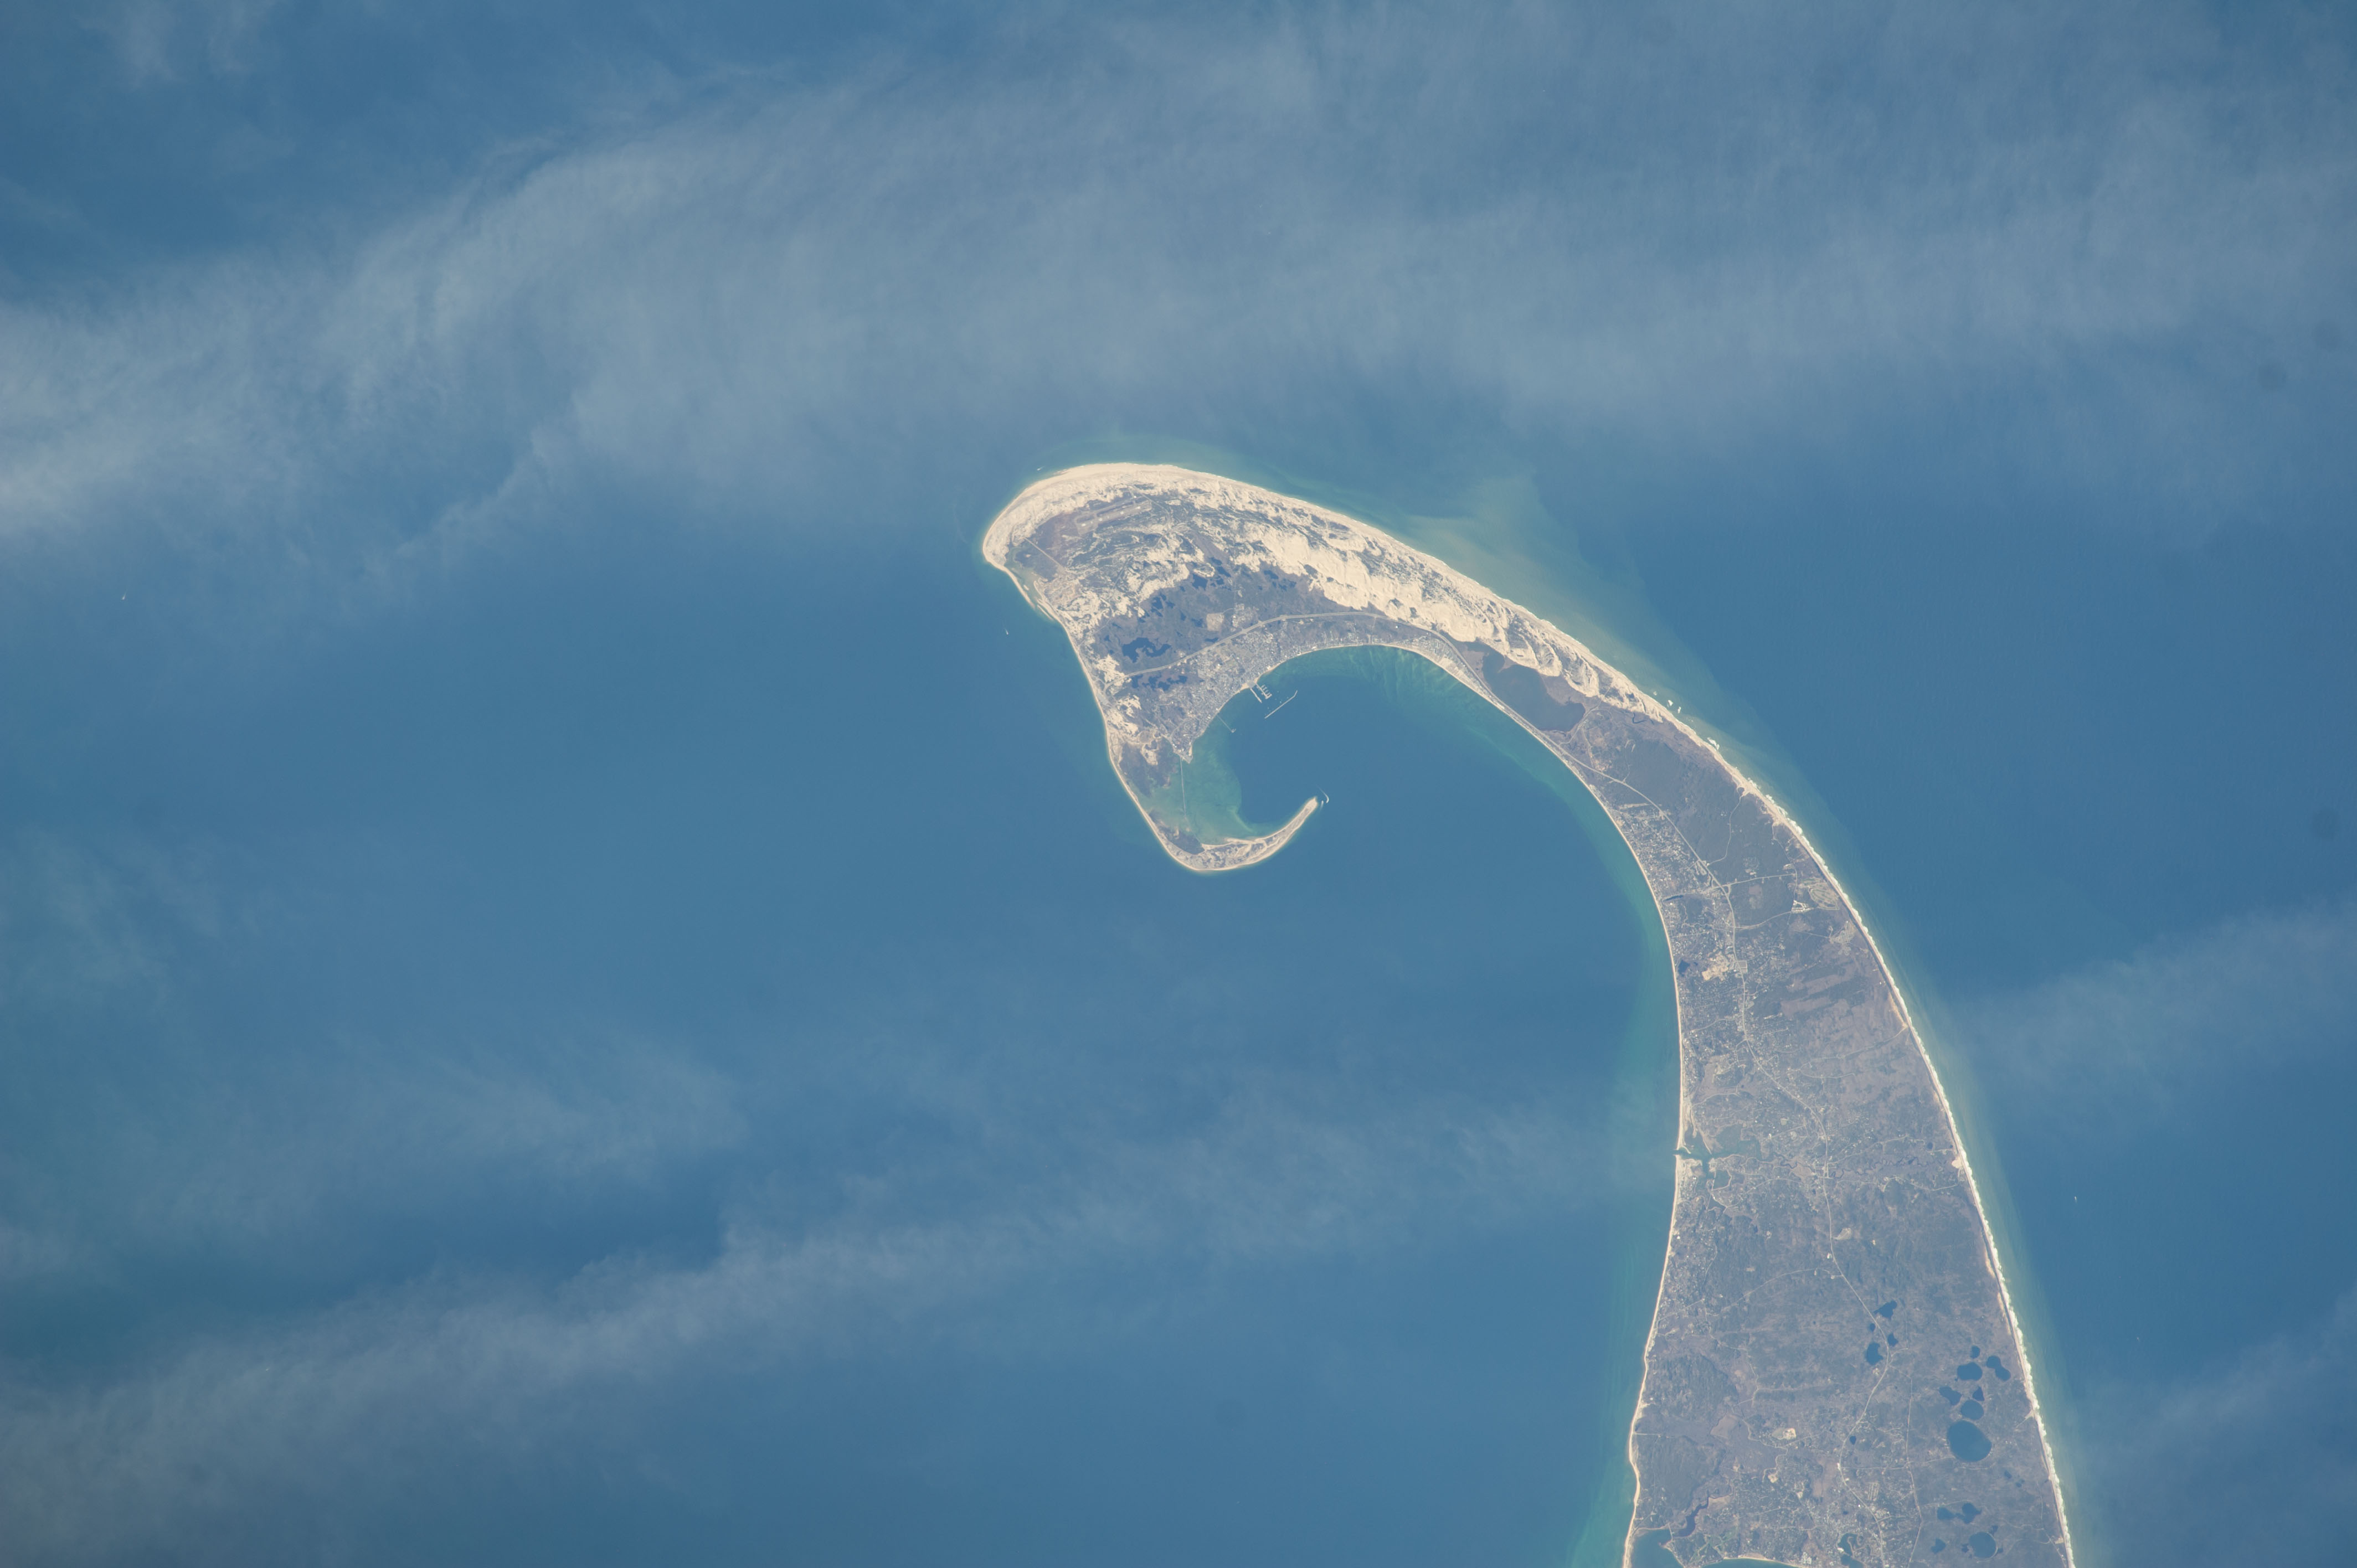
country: USA-MASSACHUSETTS
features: PROVINCETOWN, CAPE COD BAY, WOOD END
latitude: 42.0
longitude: -70.2
